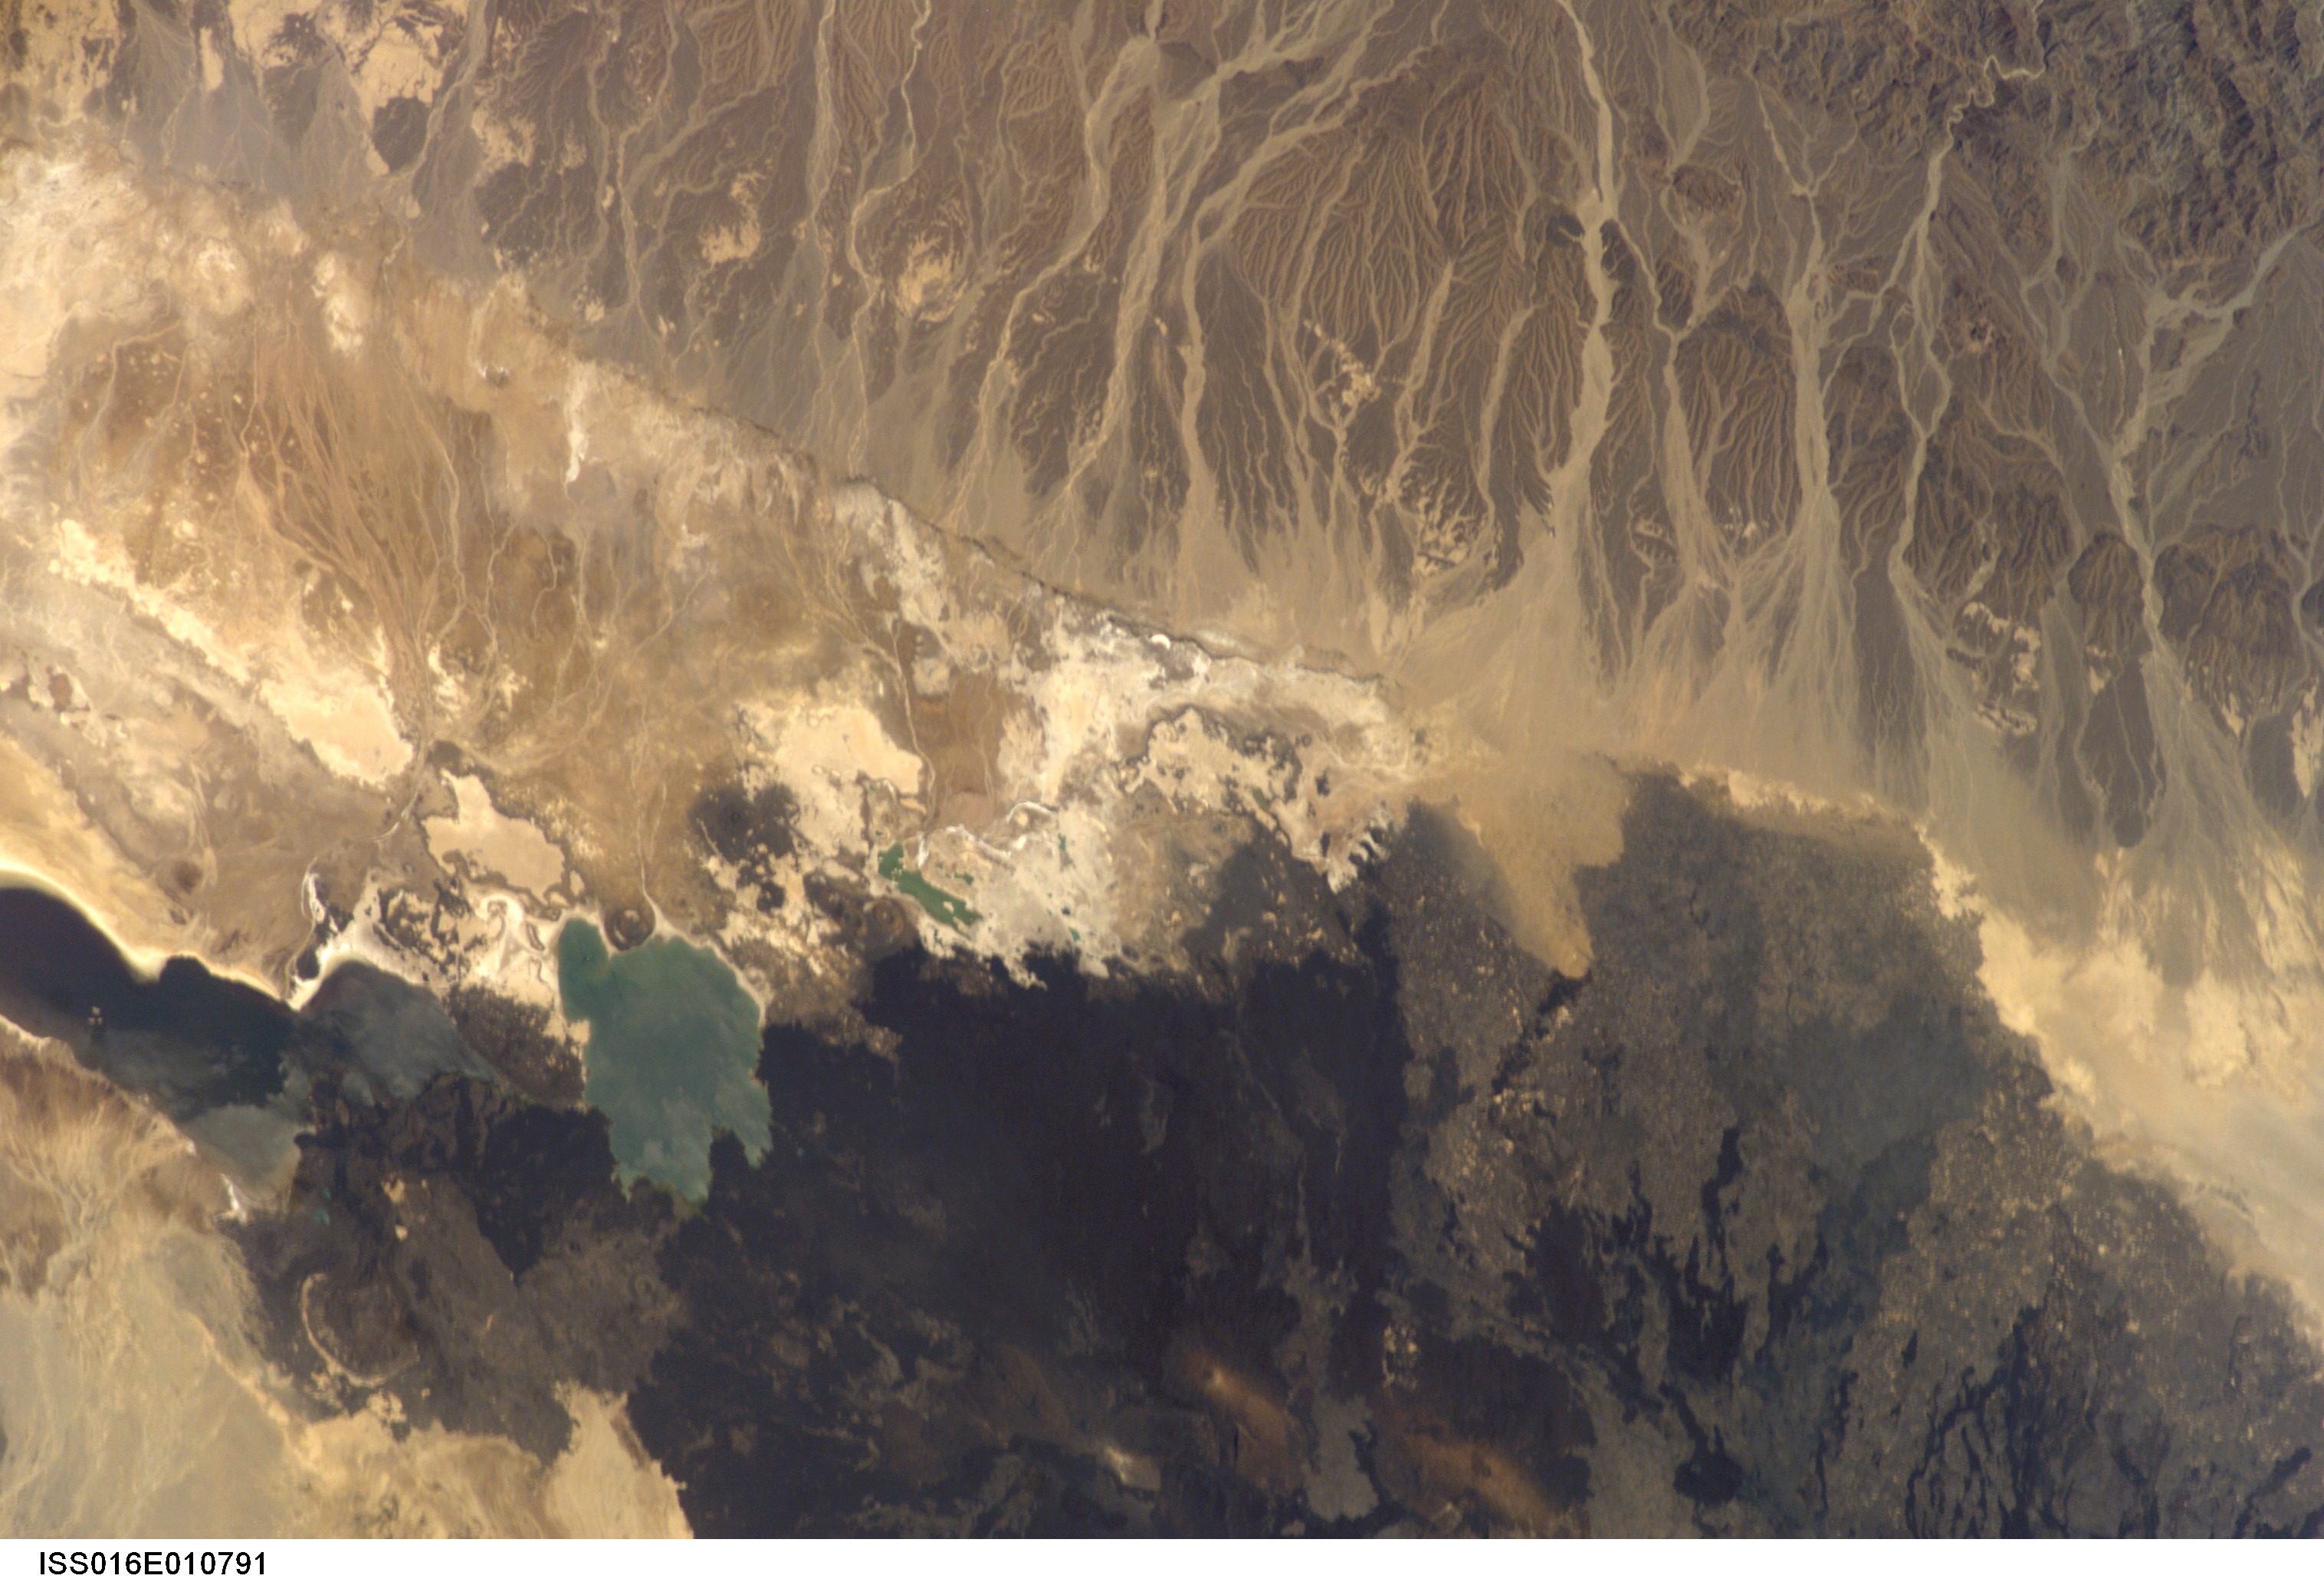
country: ERITREA
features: AFAR DEPRESSION, LAKES, LAVA
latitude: 14.0
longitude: 41.0
